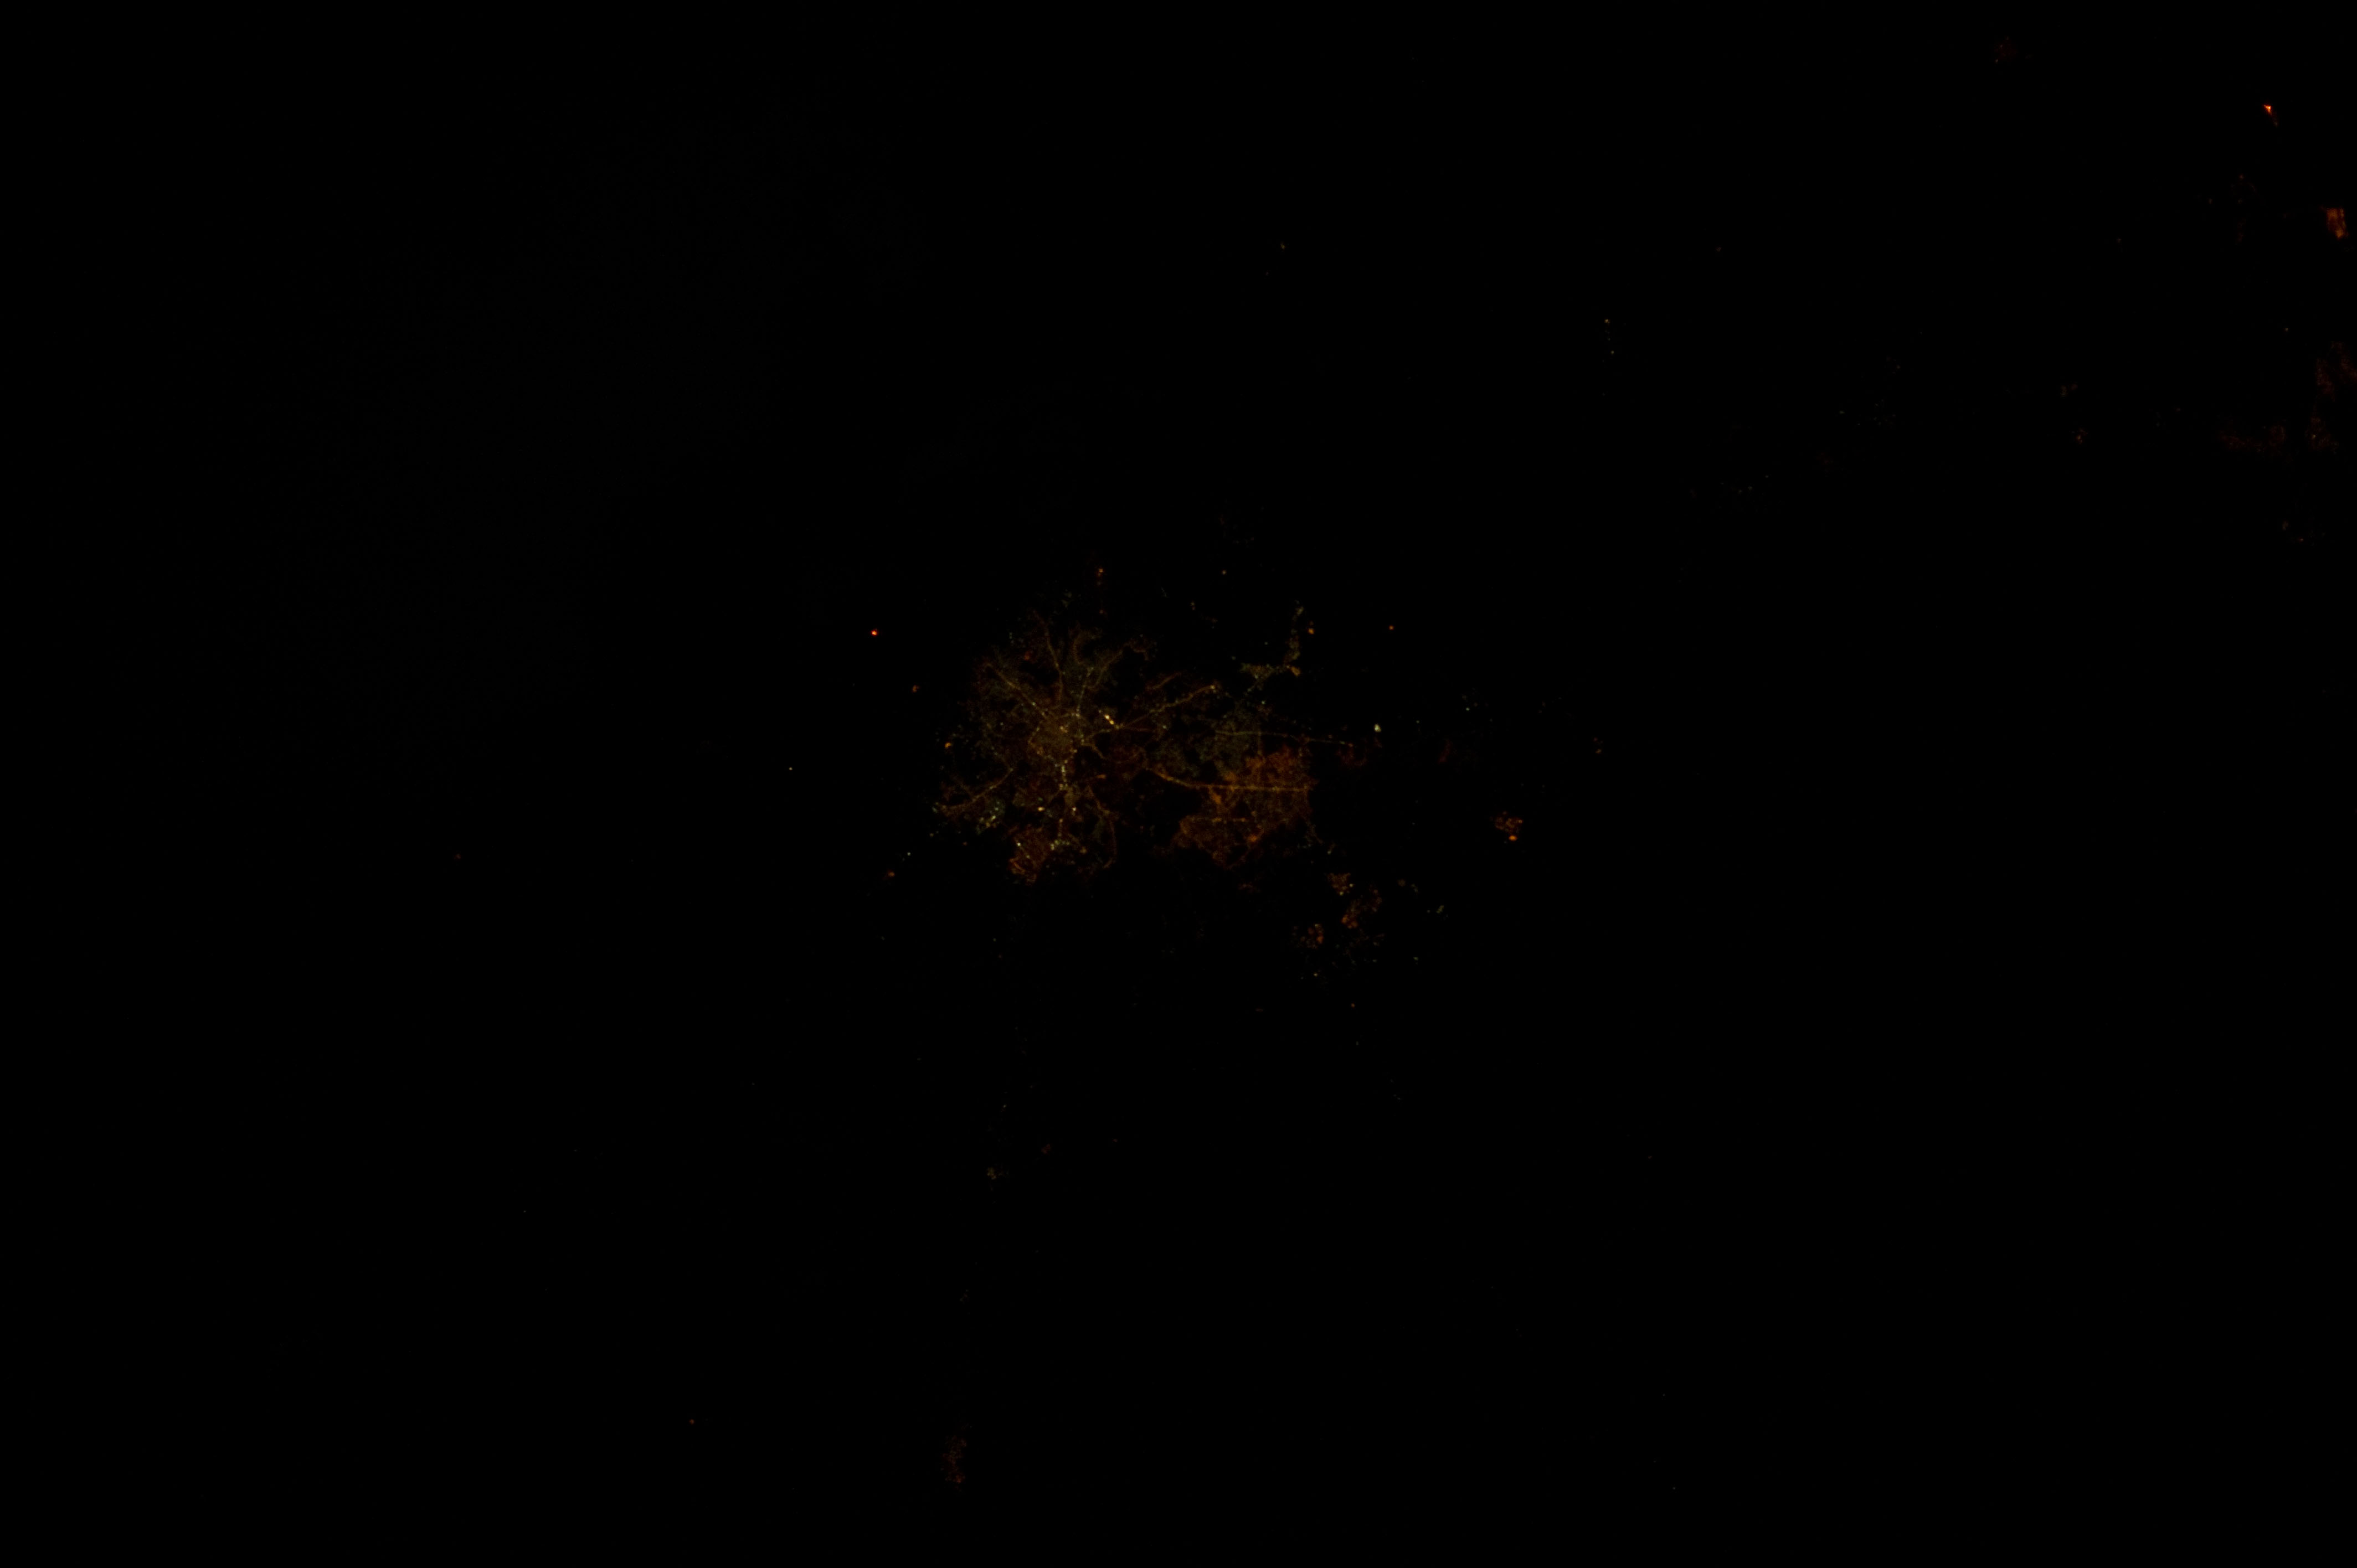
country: INDIA
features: PIMPRI-PUNE AREA AT NIGHT
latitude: 18.6
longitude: 73.8
